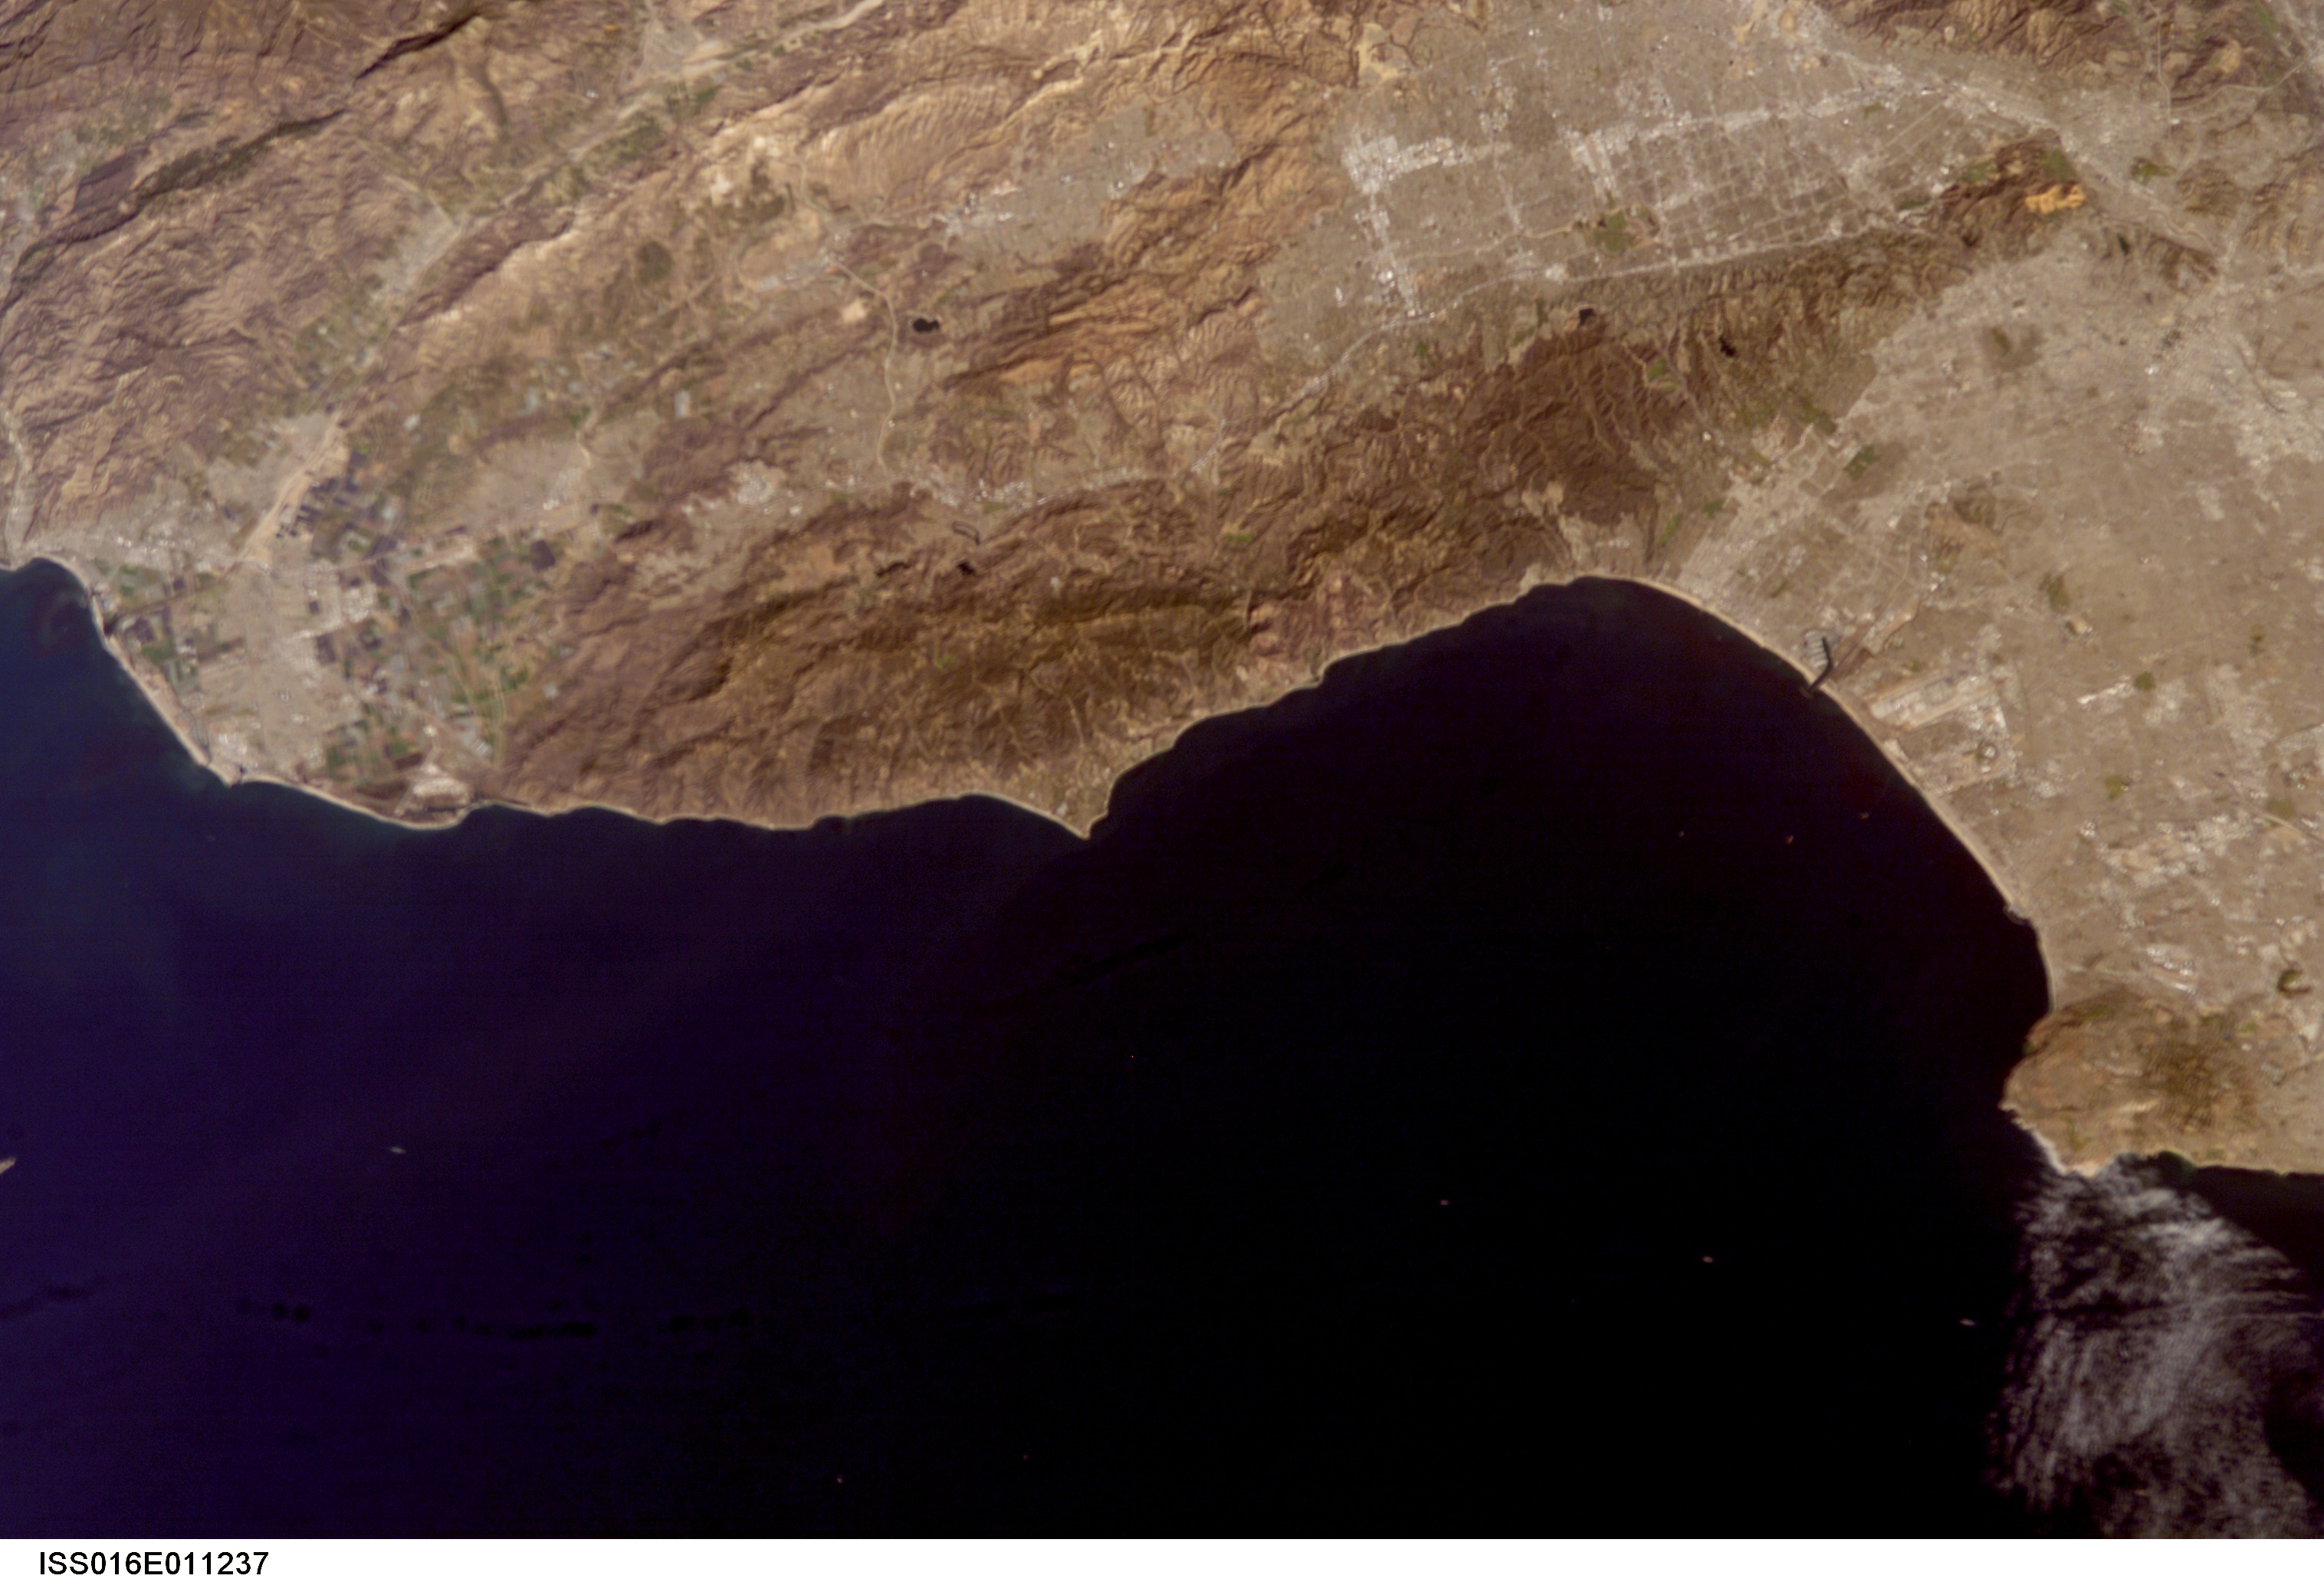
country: USA-CALIFORNIA
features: LOS ANGELES, SANTA MONCIA B.
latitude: 34.0
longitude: -119.0
